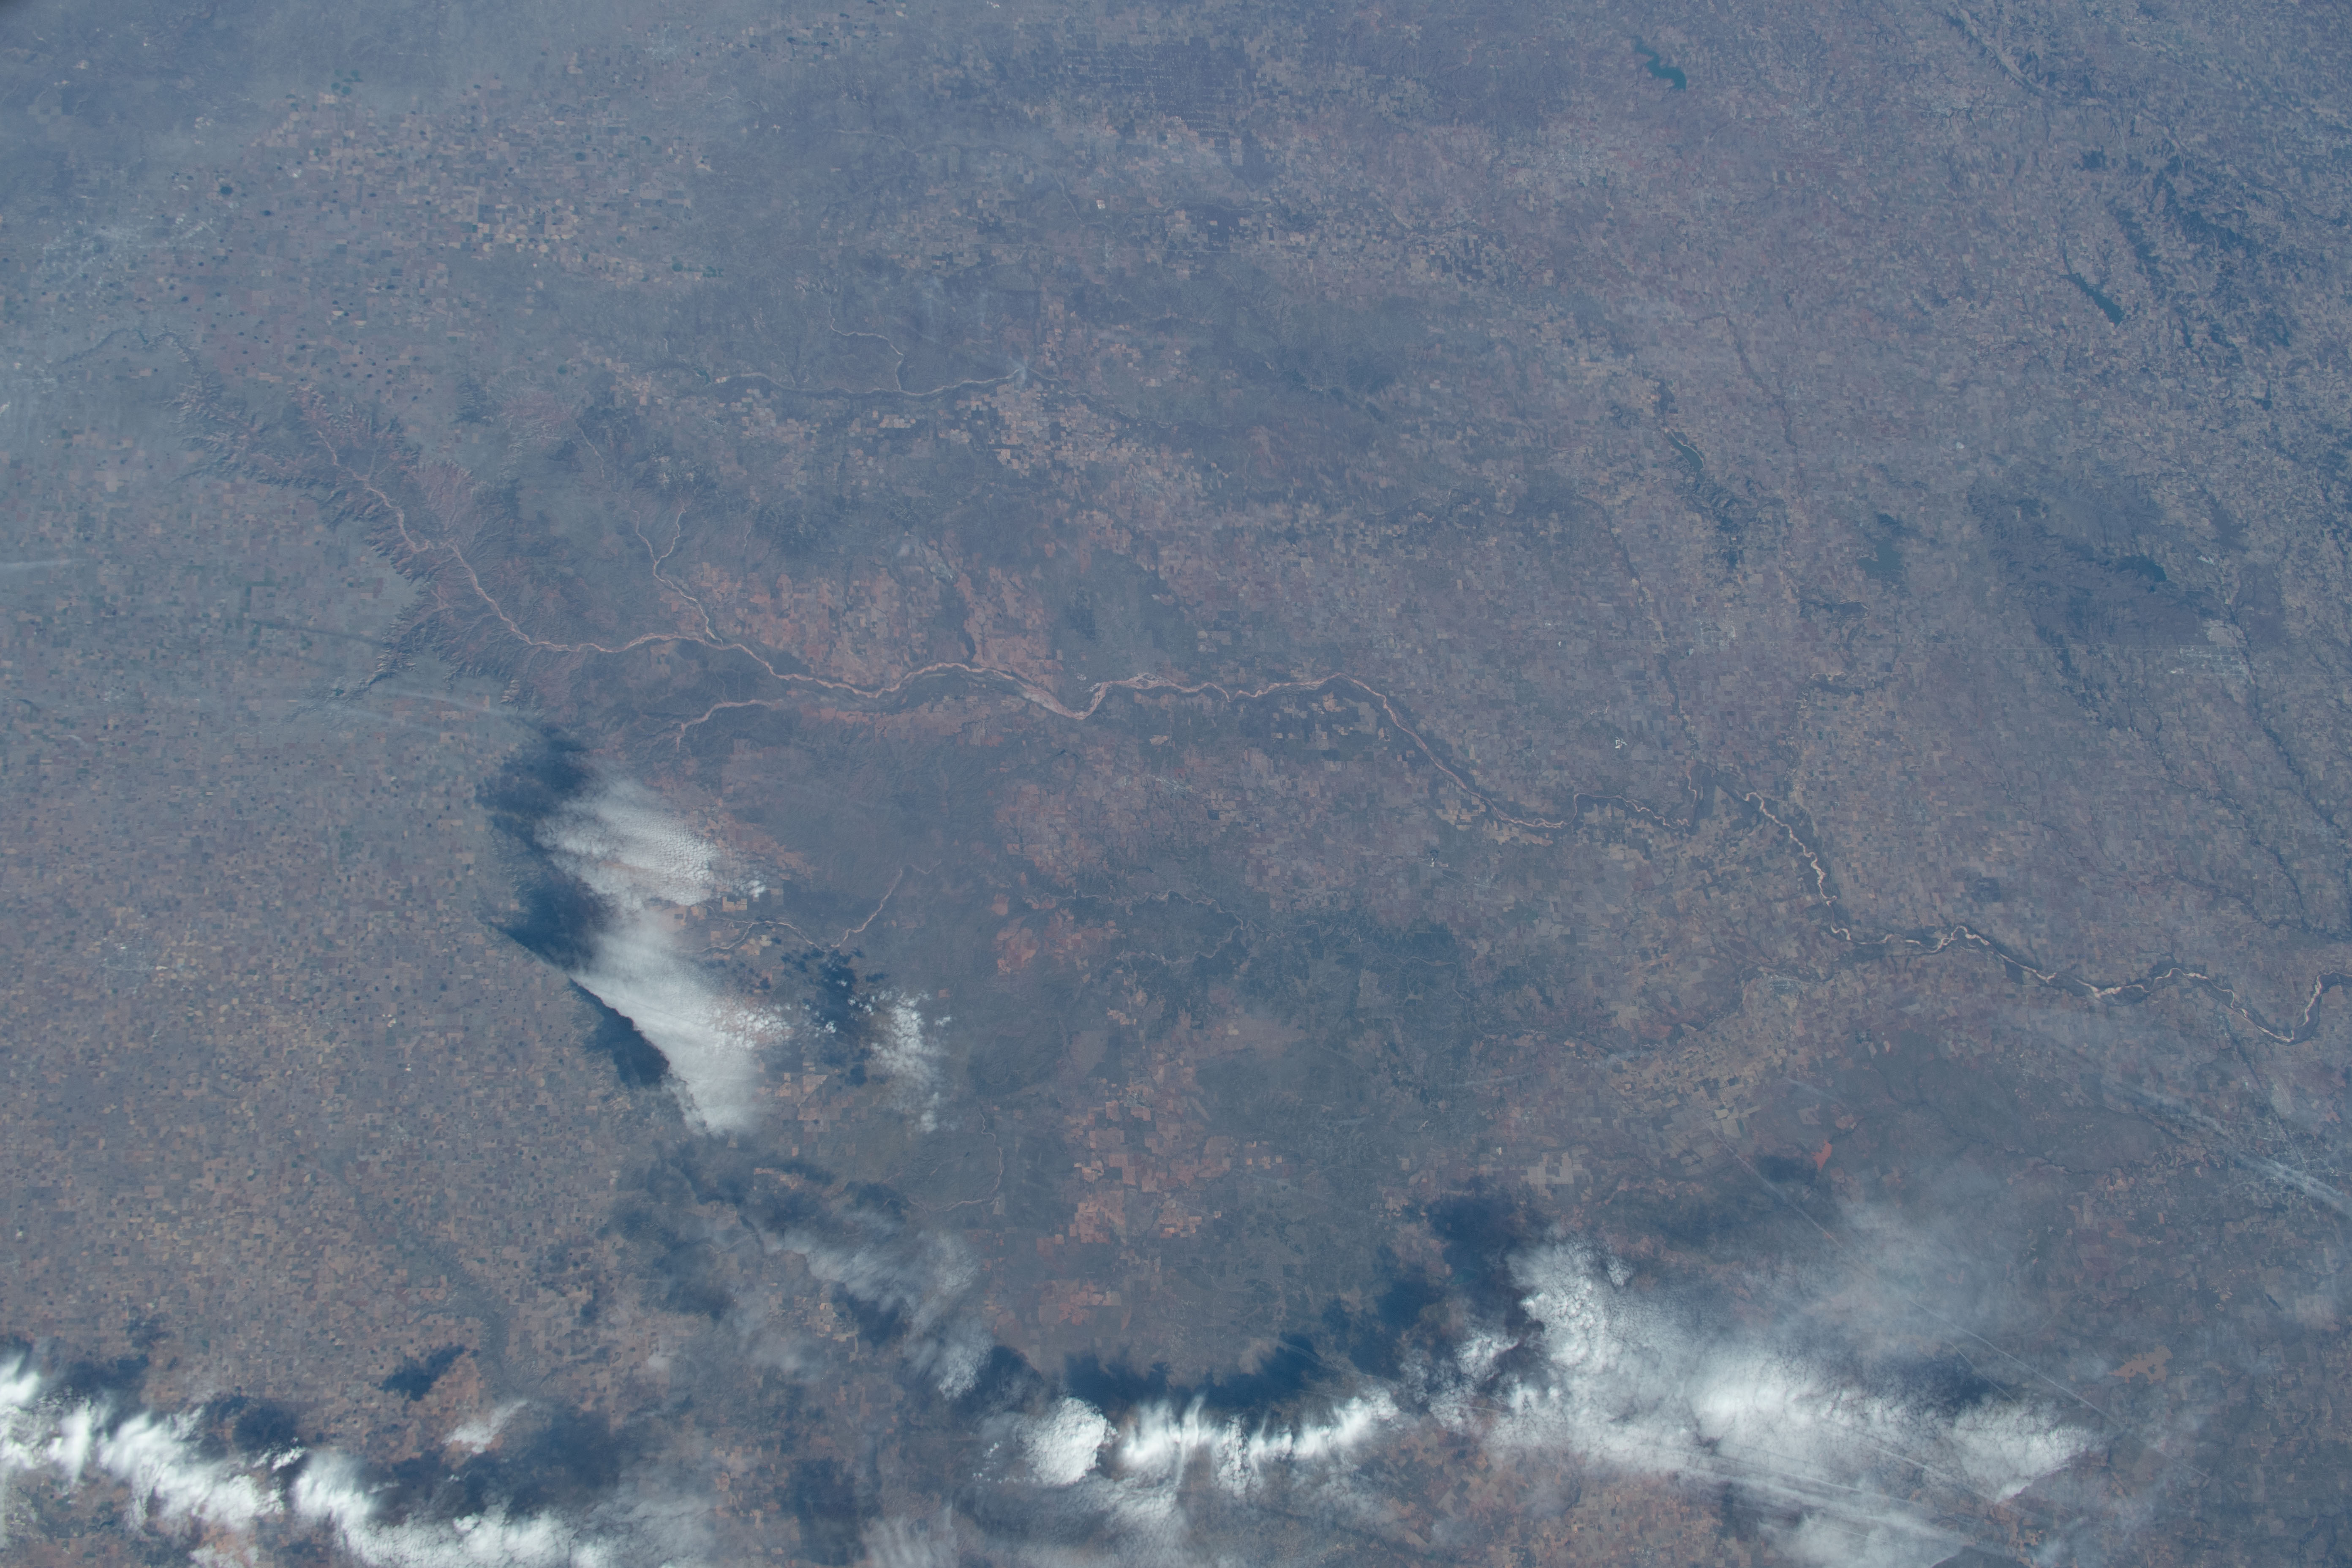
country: USA-TEXAS
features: NOT SPECIFIED, AGRICULTRAL FIELDS, RED RIVER
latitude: 34.5
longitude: -100.0
